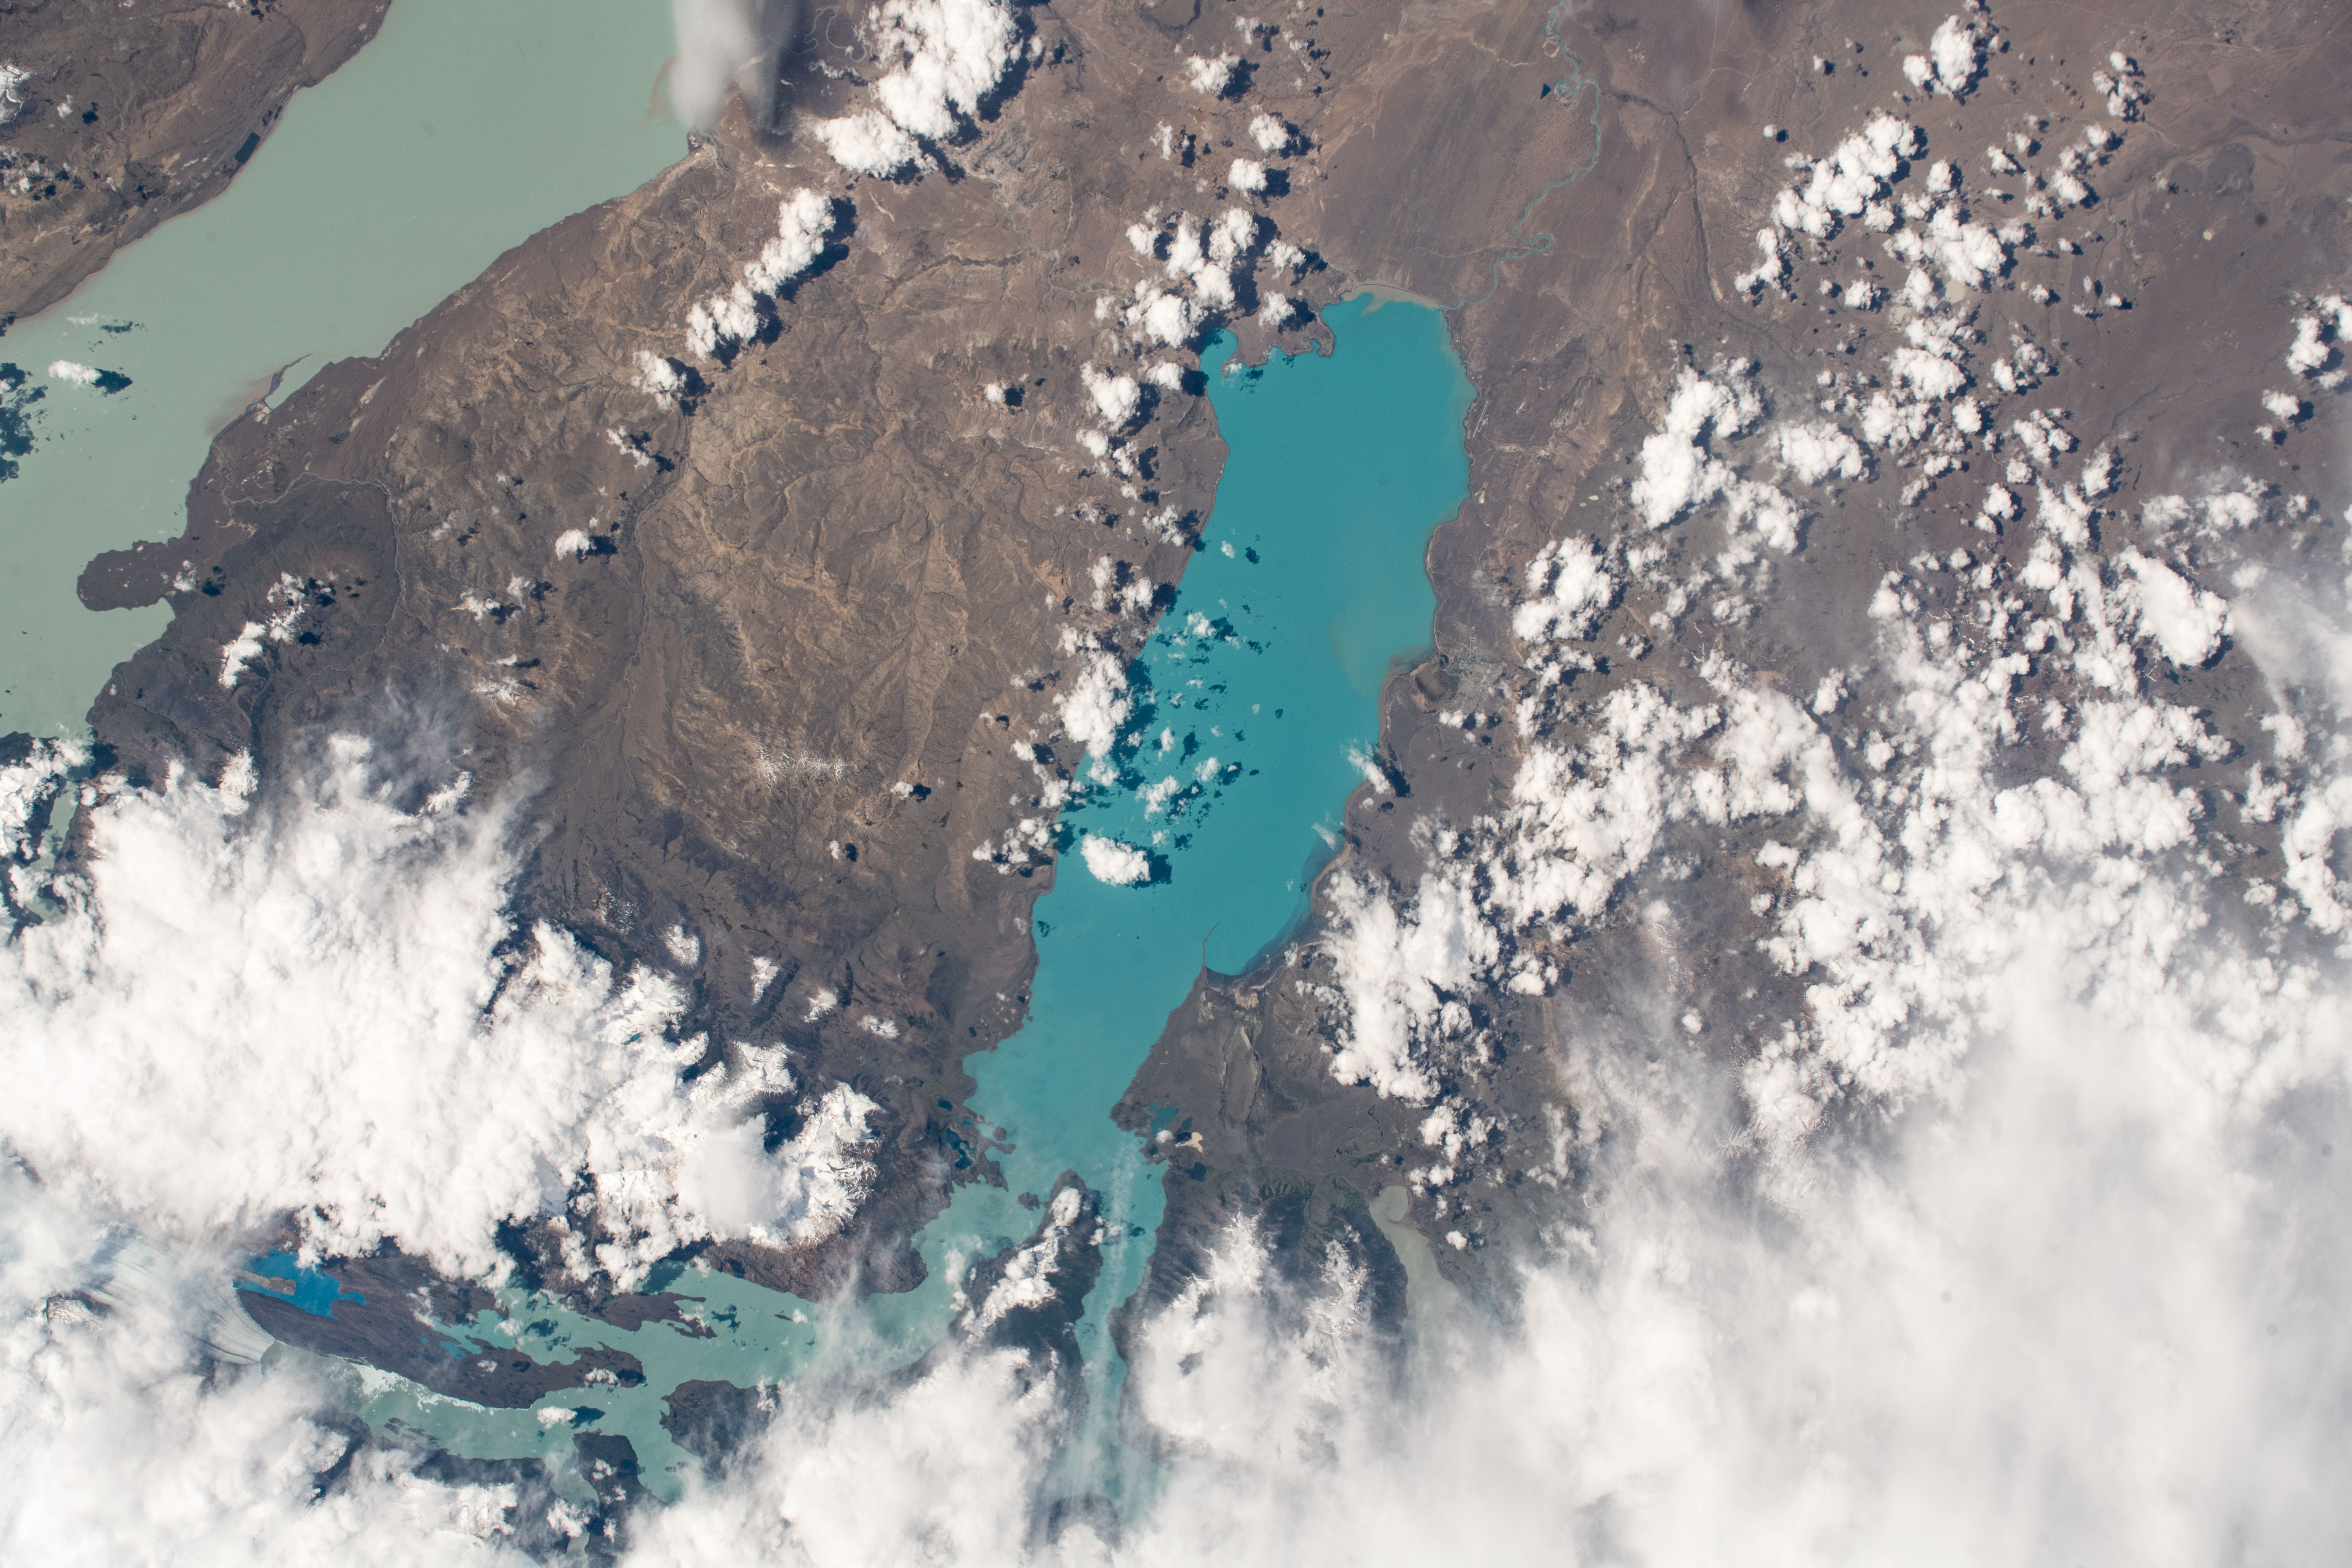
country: ARGENTINA
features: VIEDMA LAKE, ARGENTINO LAKE
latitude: -50.2
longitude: -72.5
